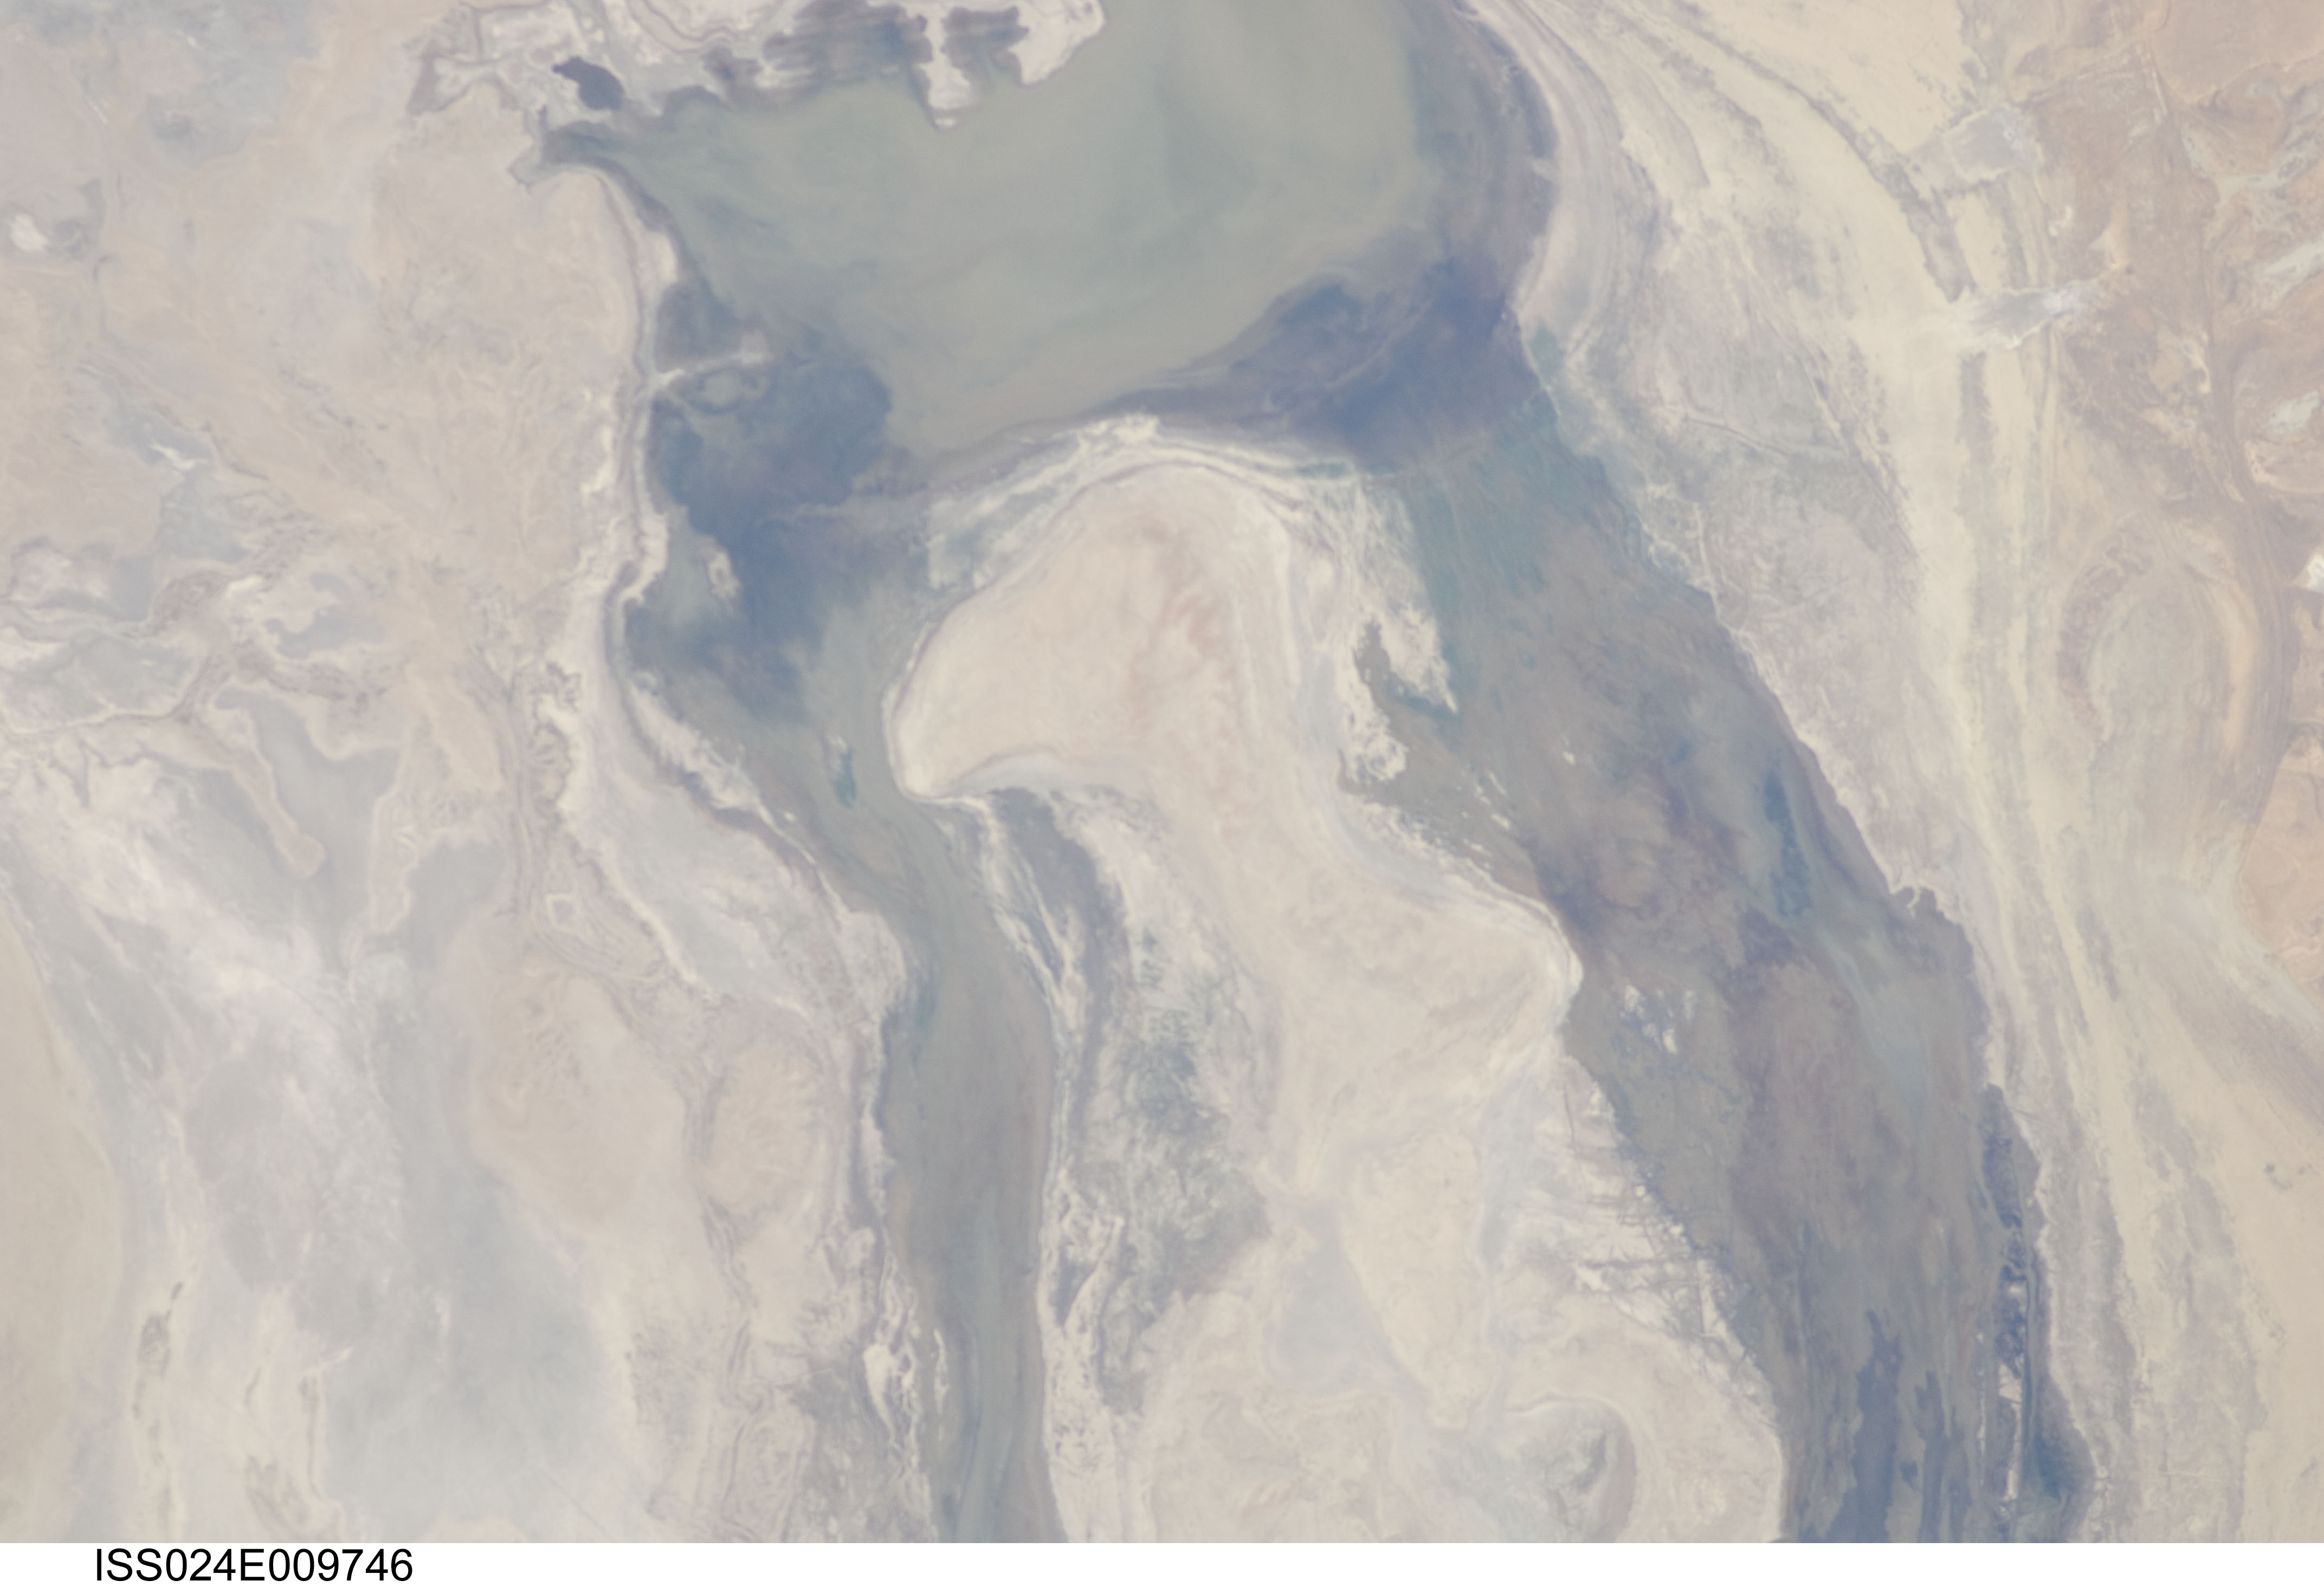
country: KAZAKHSTAN
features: NORTHERN ARAL SEA BASIN SOUTH OF KOKARAL I., EMERGED SHORELINE
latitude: 46.0
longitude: 60.2
